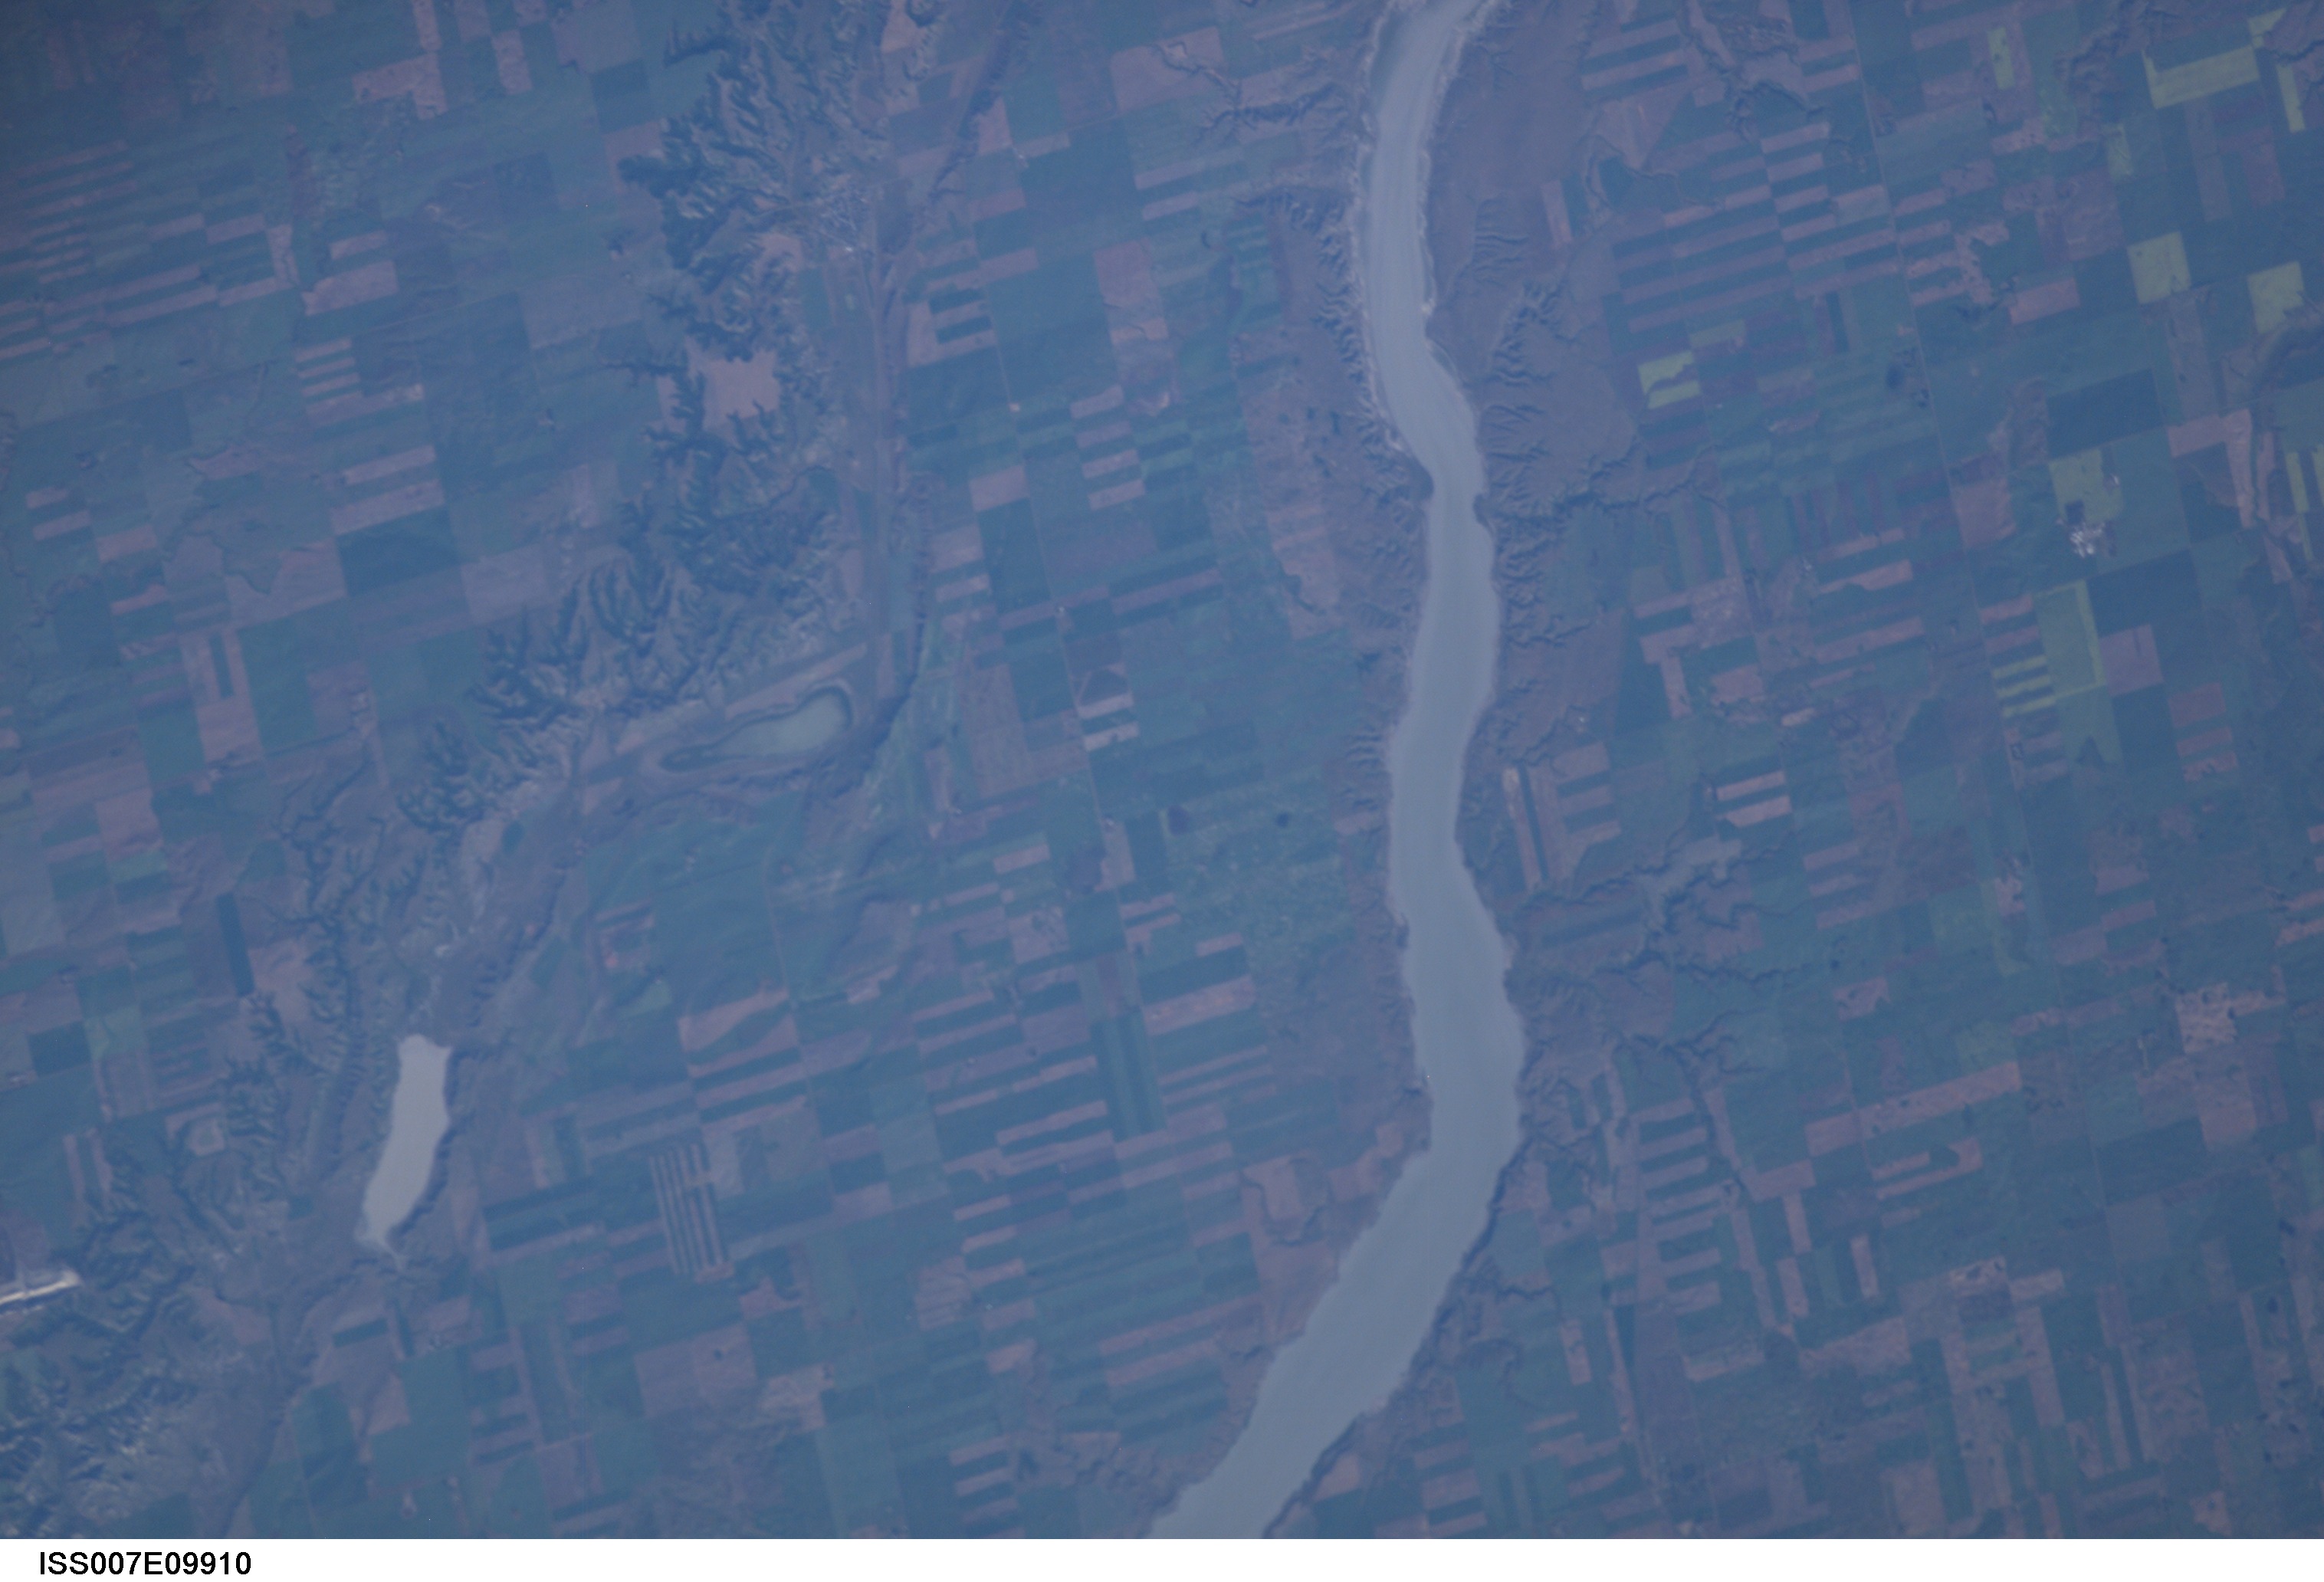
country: CANADA-S
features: WILLOW BUNCH LAKE, AGR., GULLY
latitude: 49.5
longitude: -105.5
